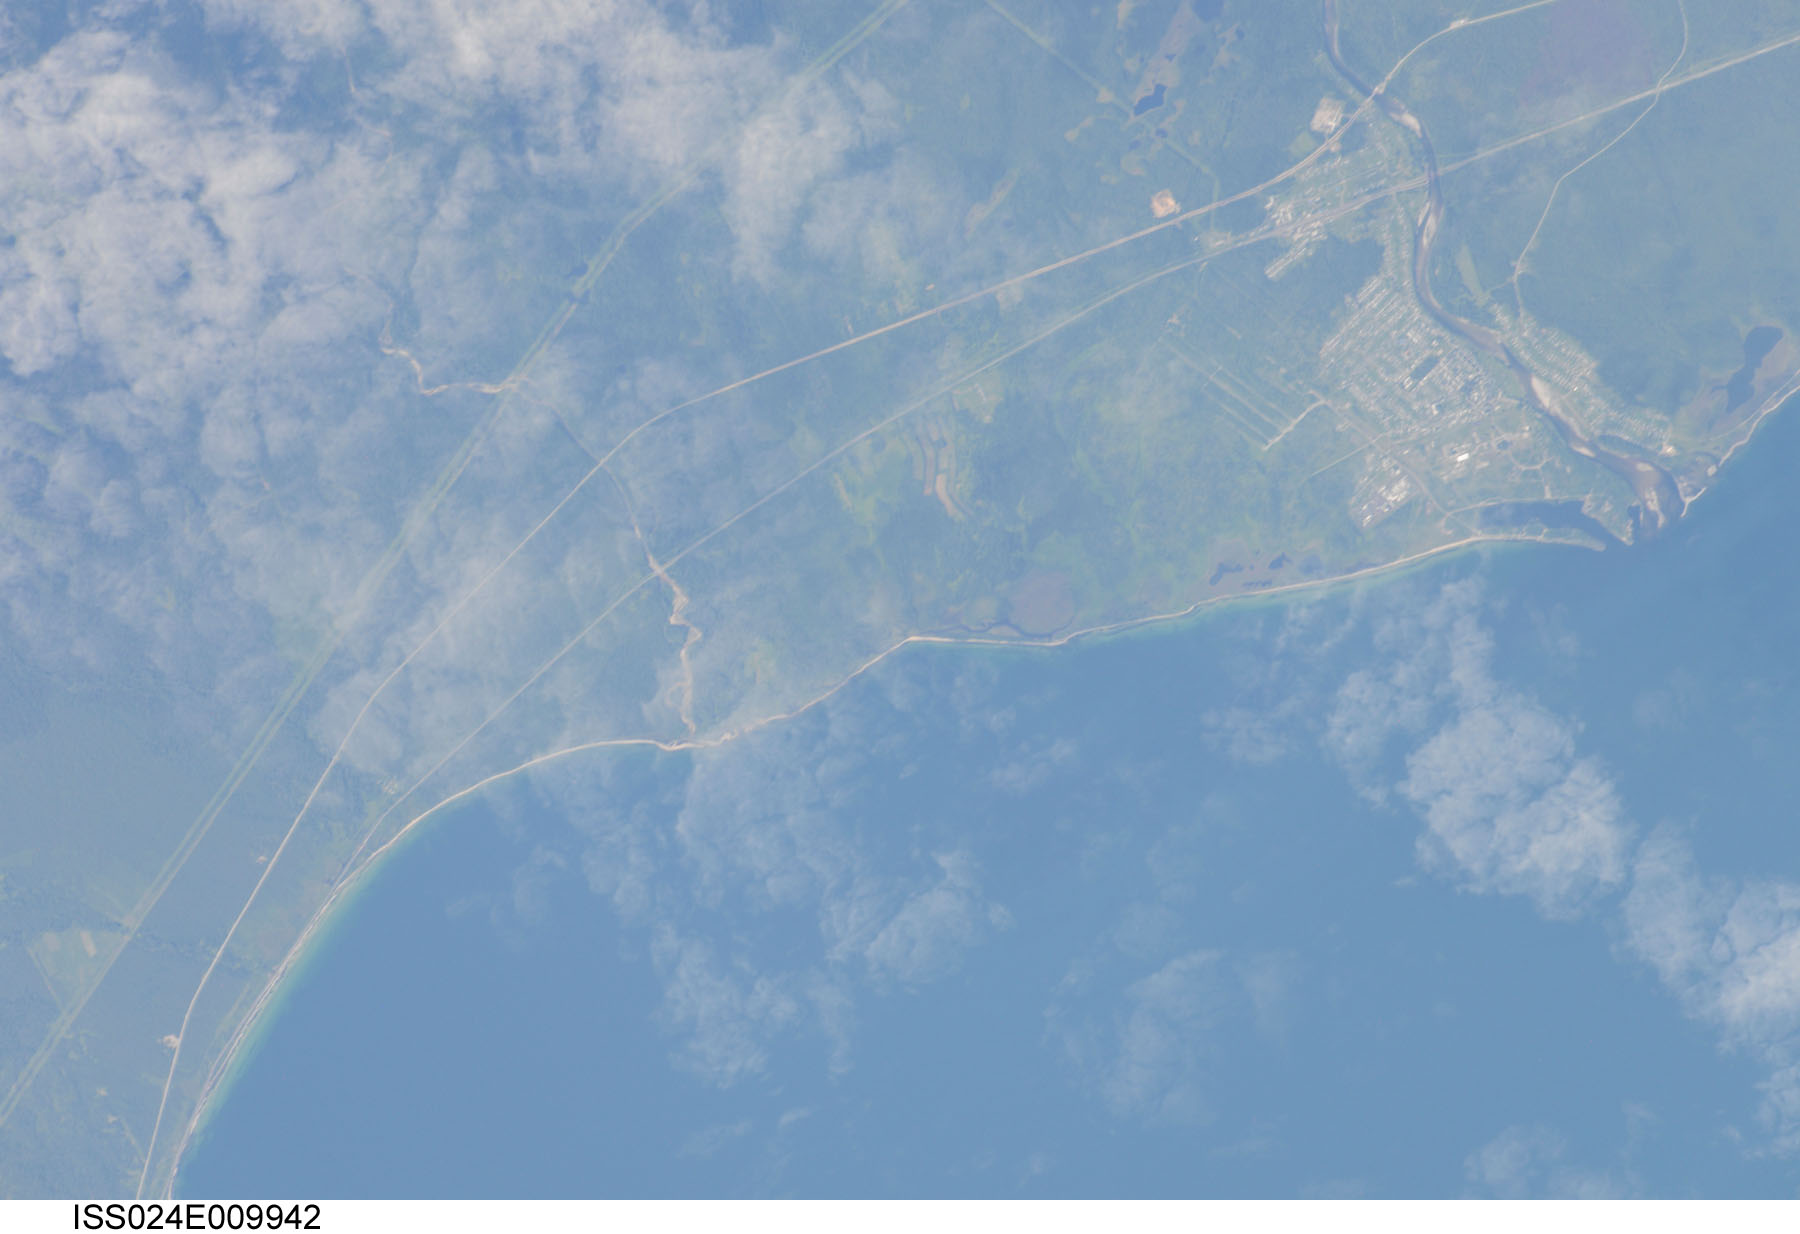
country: RUSSIAN FEDERATION
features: SW. LAKE BAIKAL, VYDRINO
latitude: 51.5
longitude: 104.7
